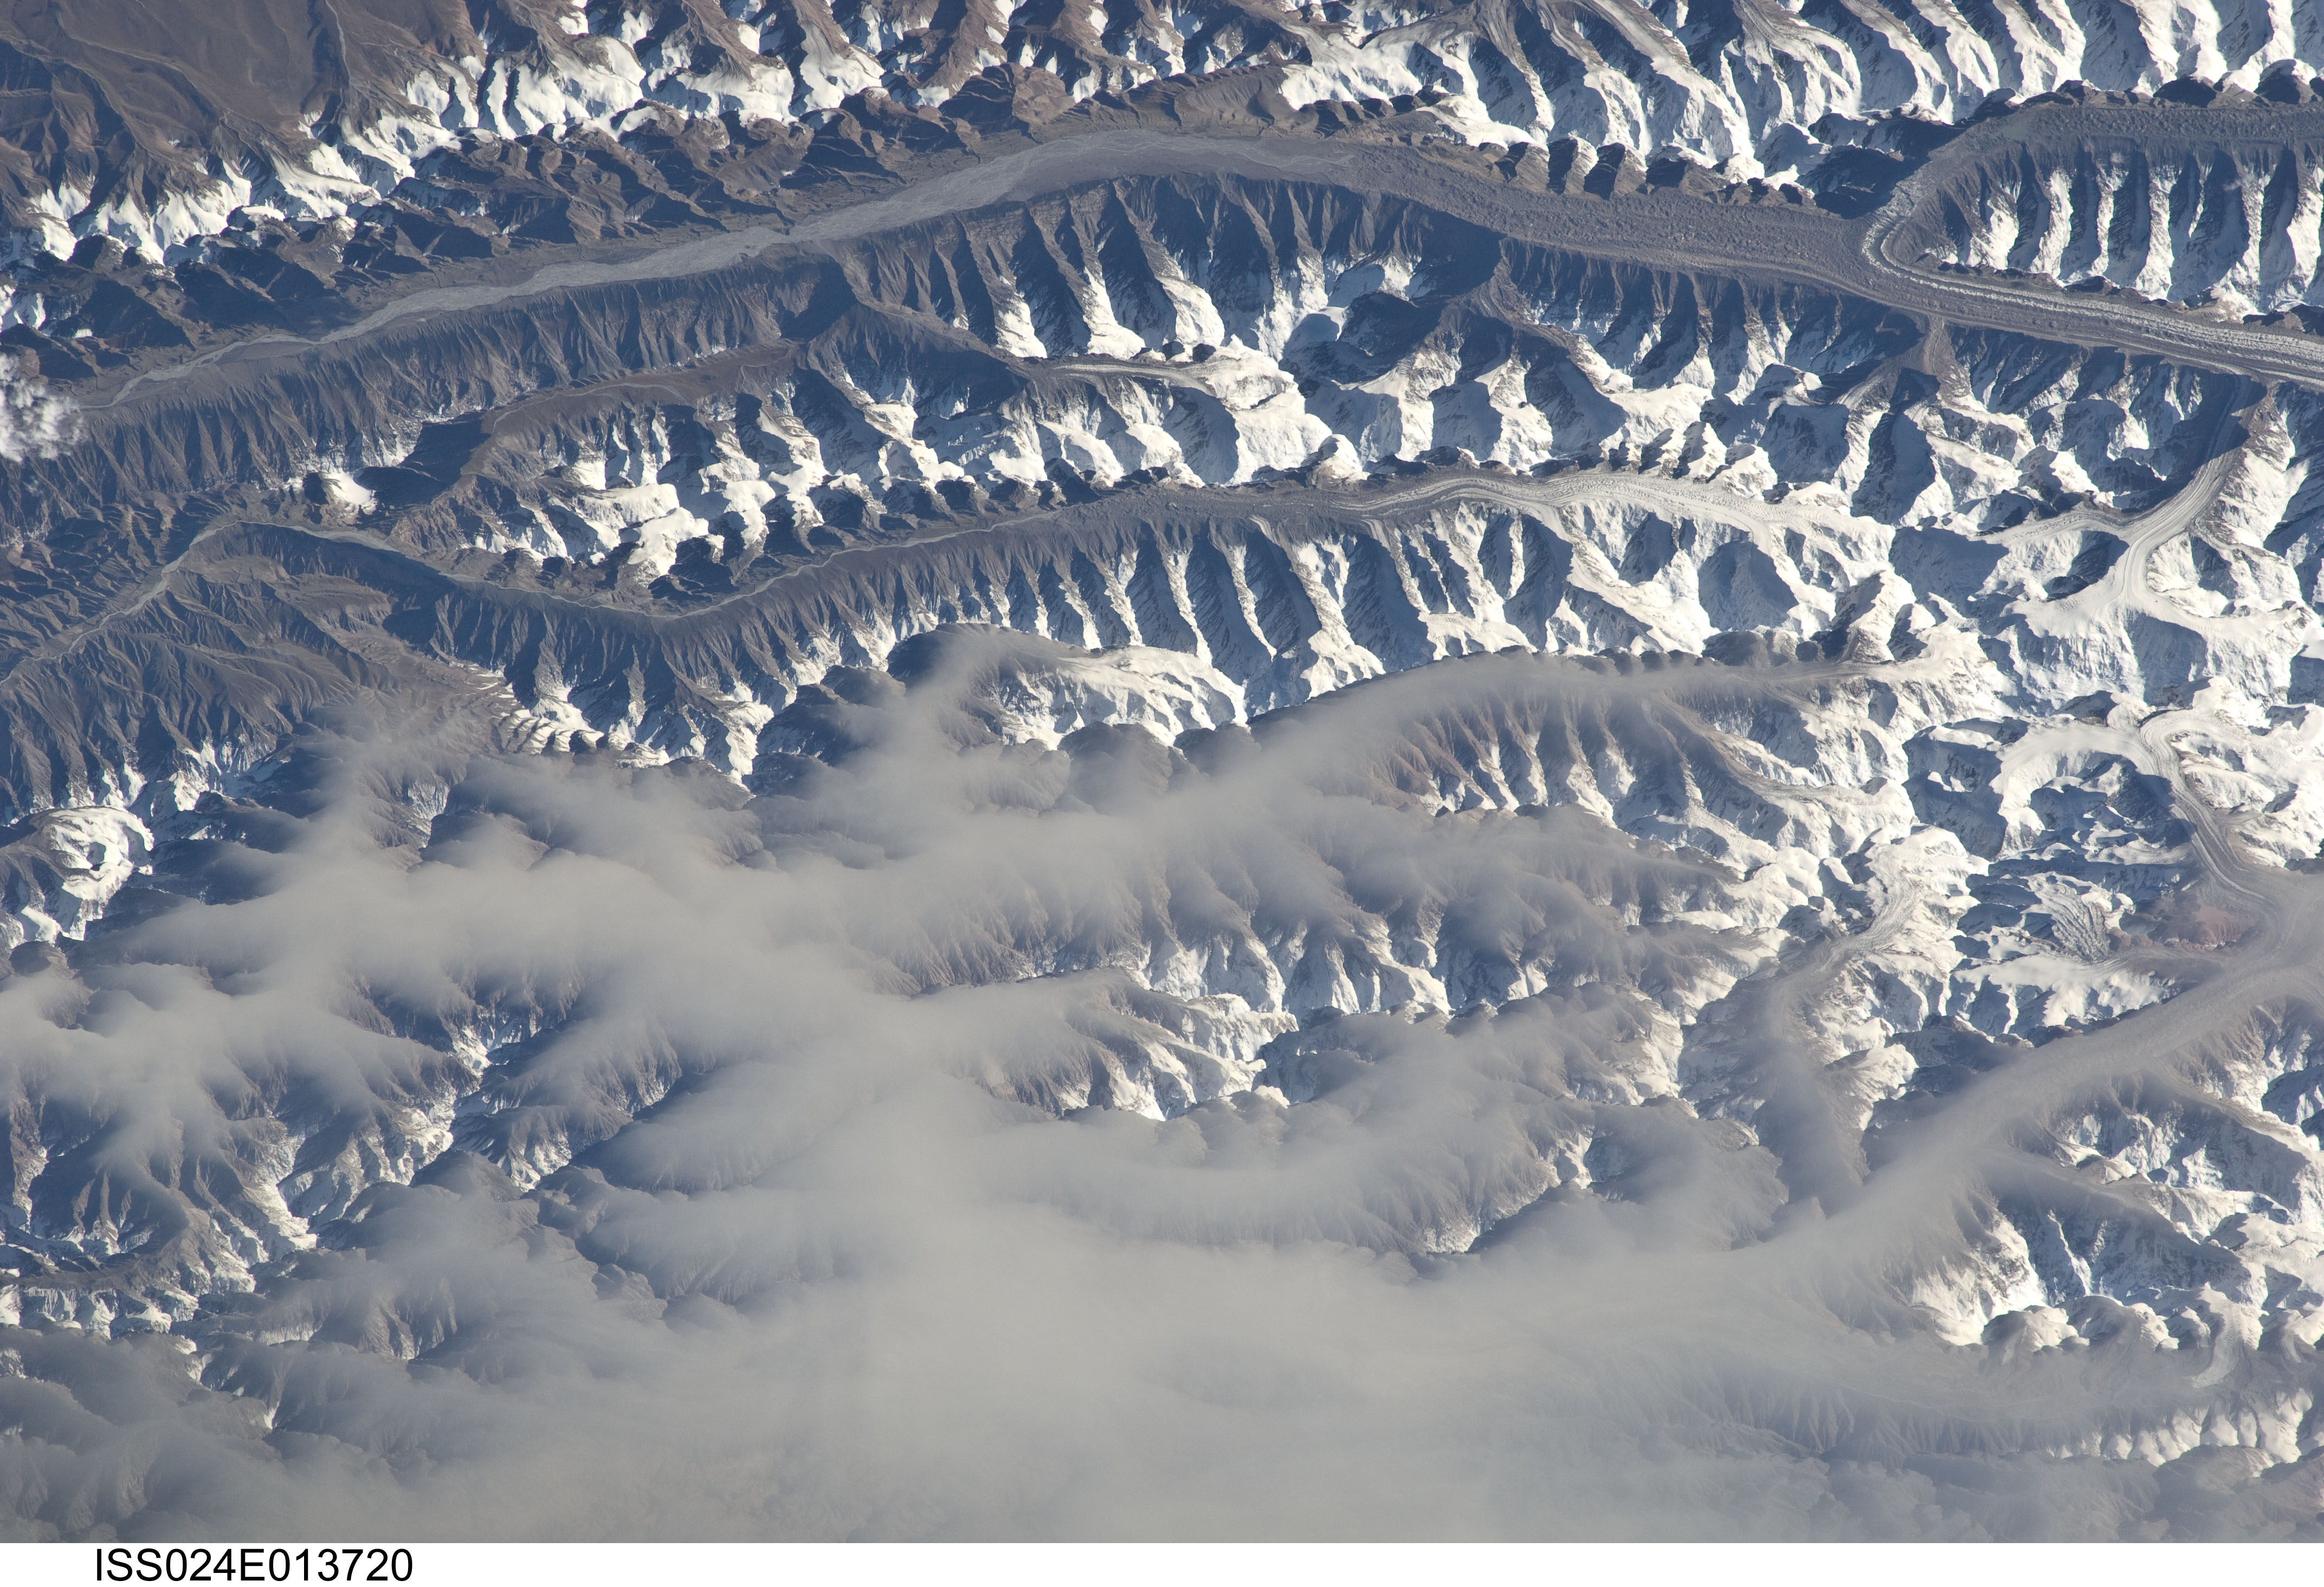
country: KYRGYZSTAN
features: TIEN MTS., SNOW, VALLEY GLACIERS, INYL'CHEK GL., VALLEY FOG
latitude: 42.1
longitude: 80.2
